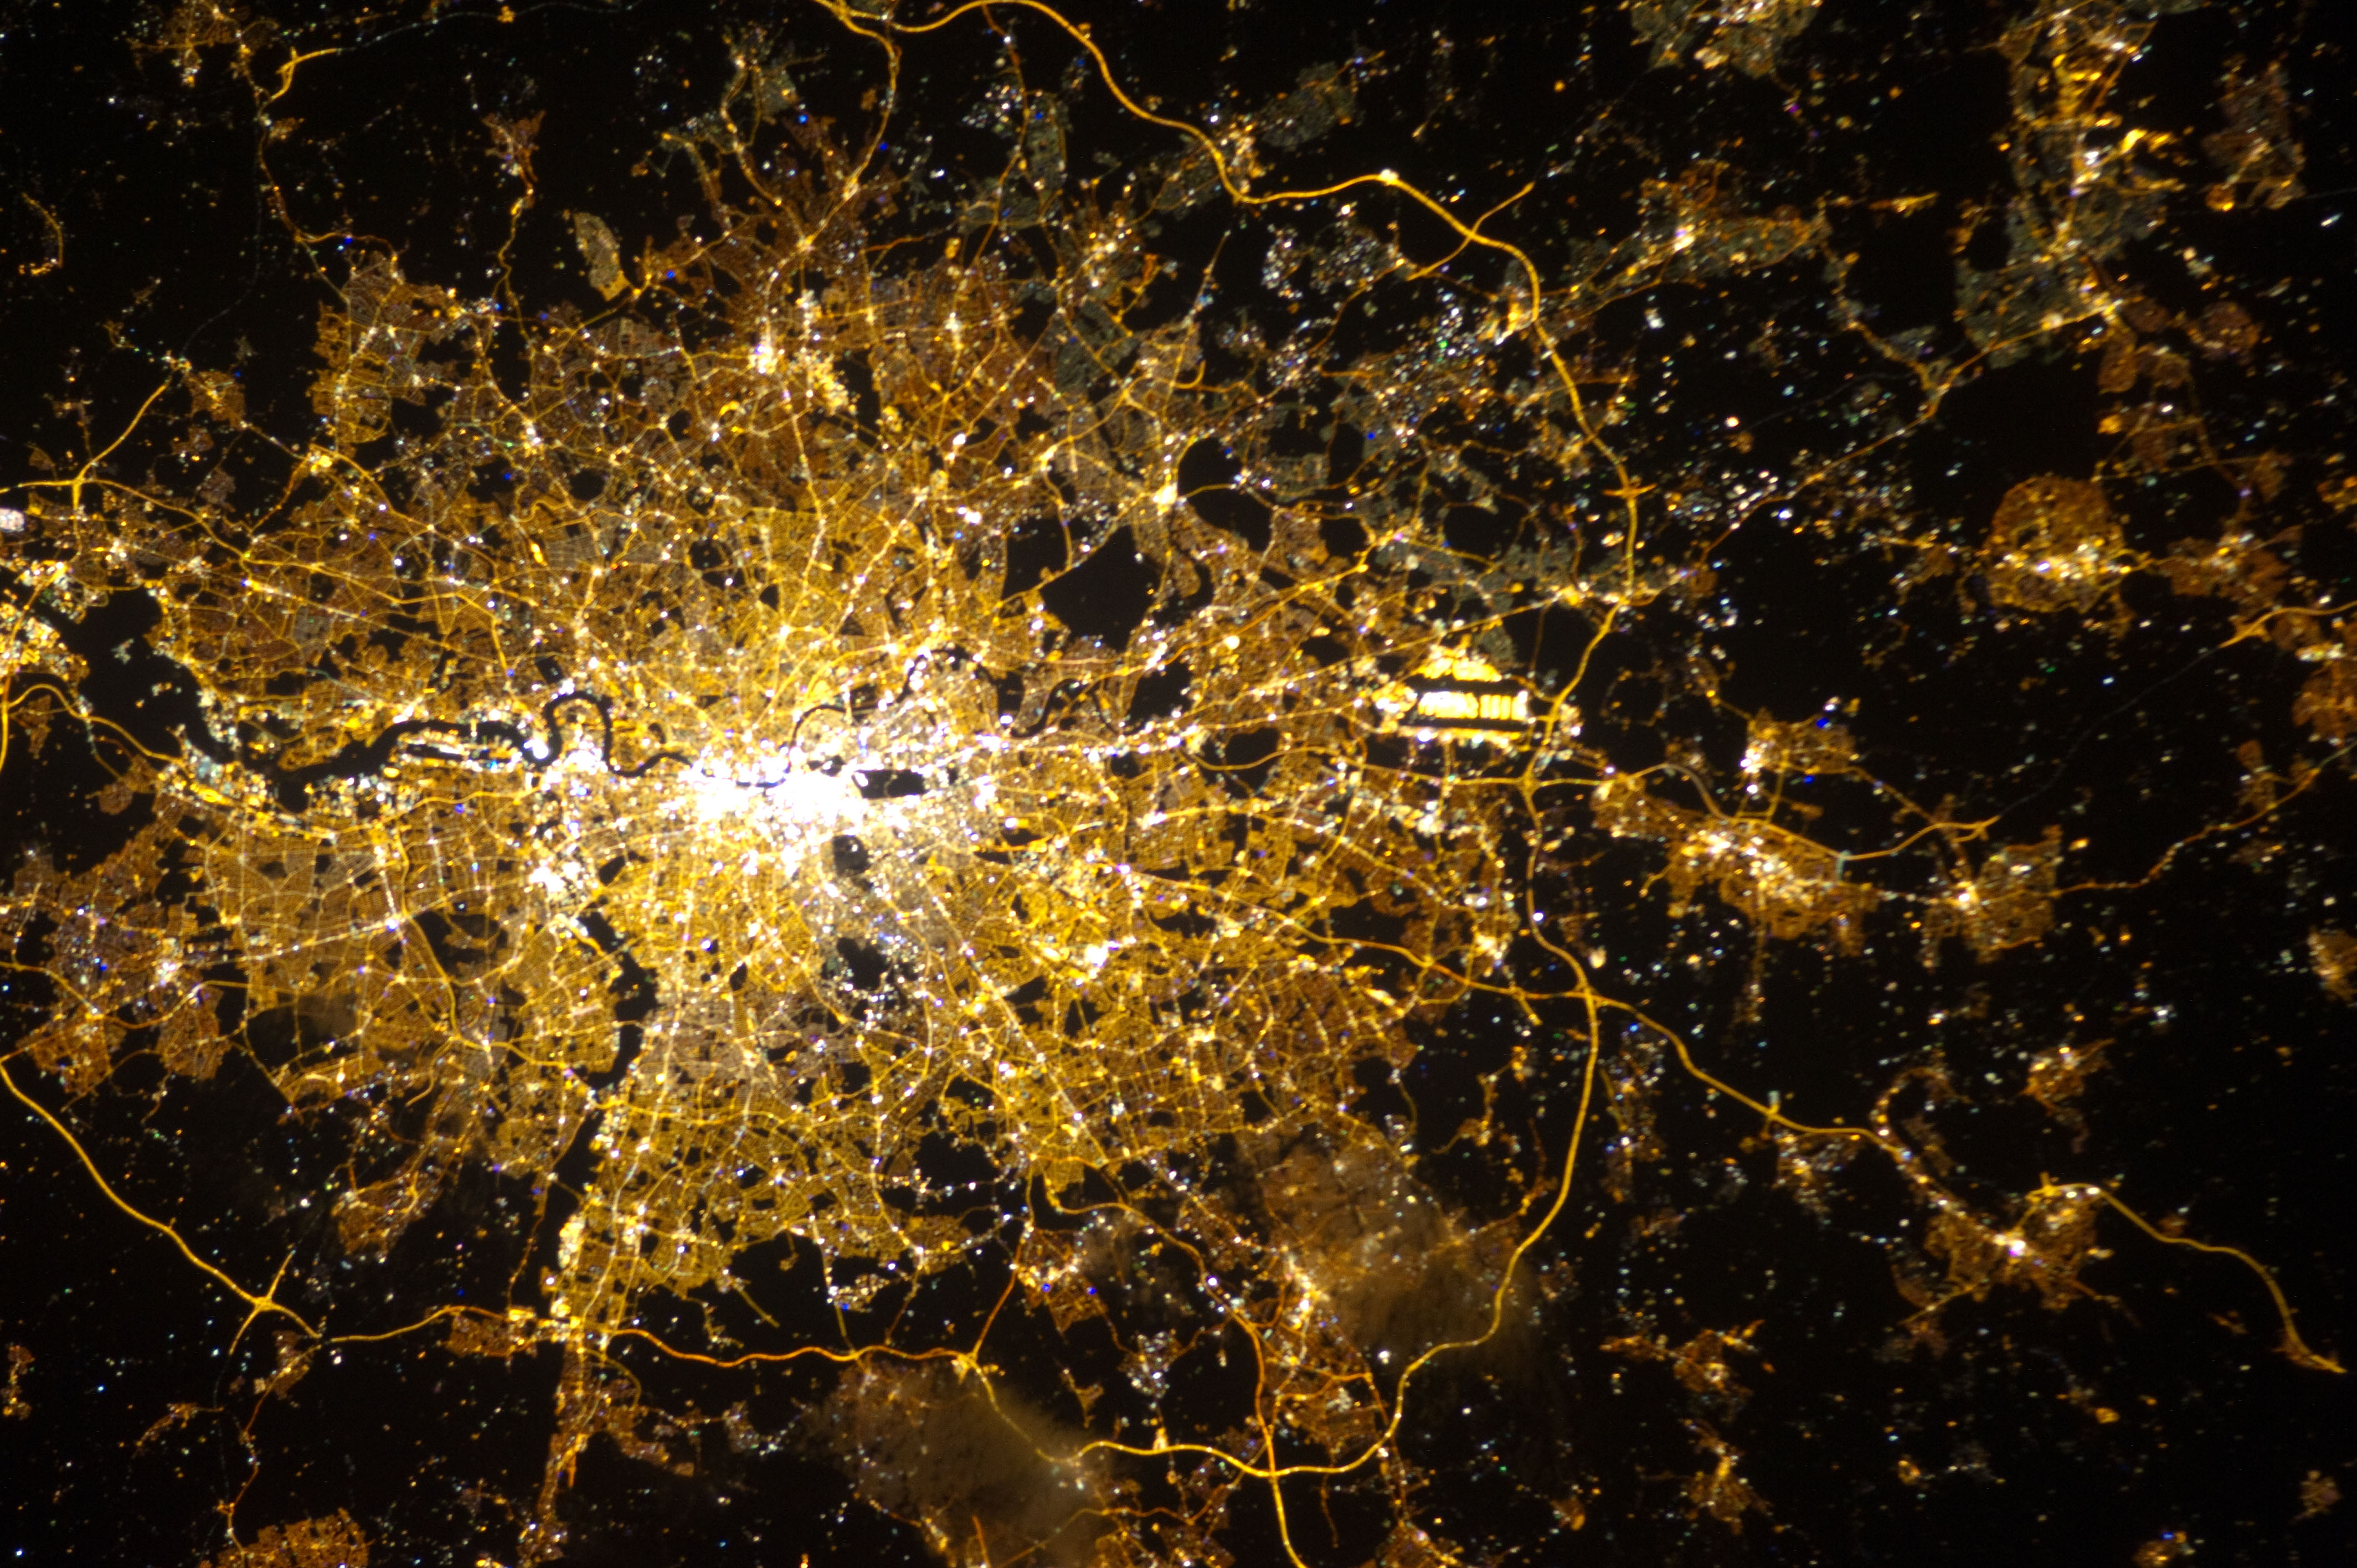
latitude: 51.4
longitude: -0.2
